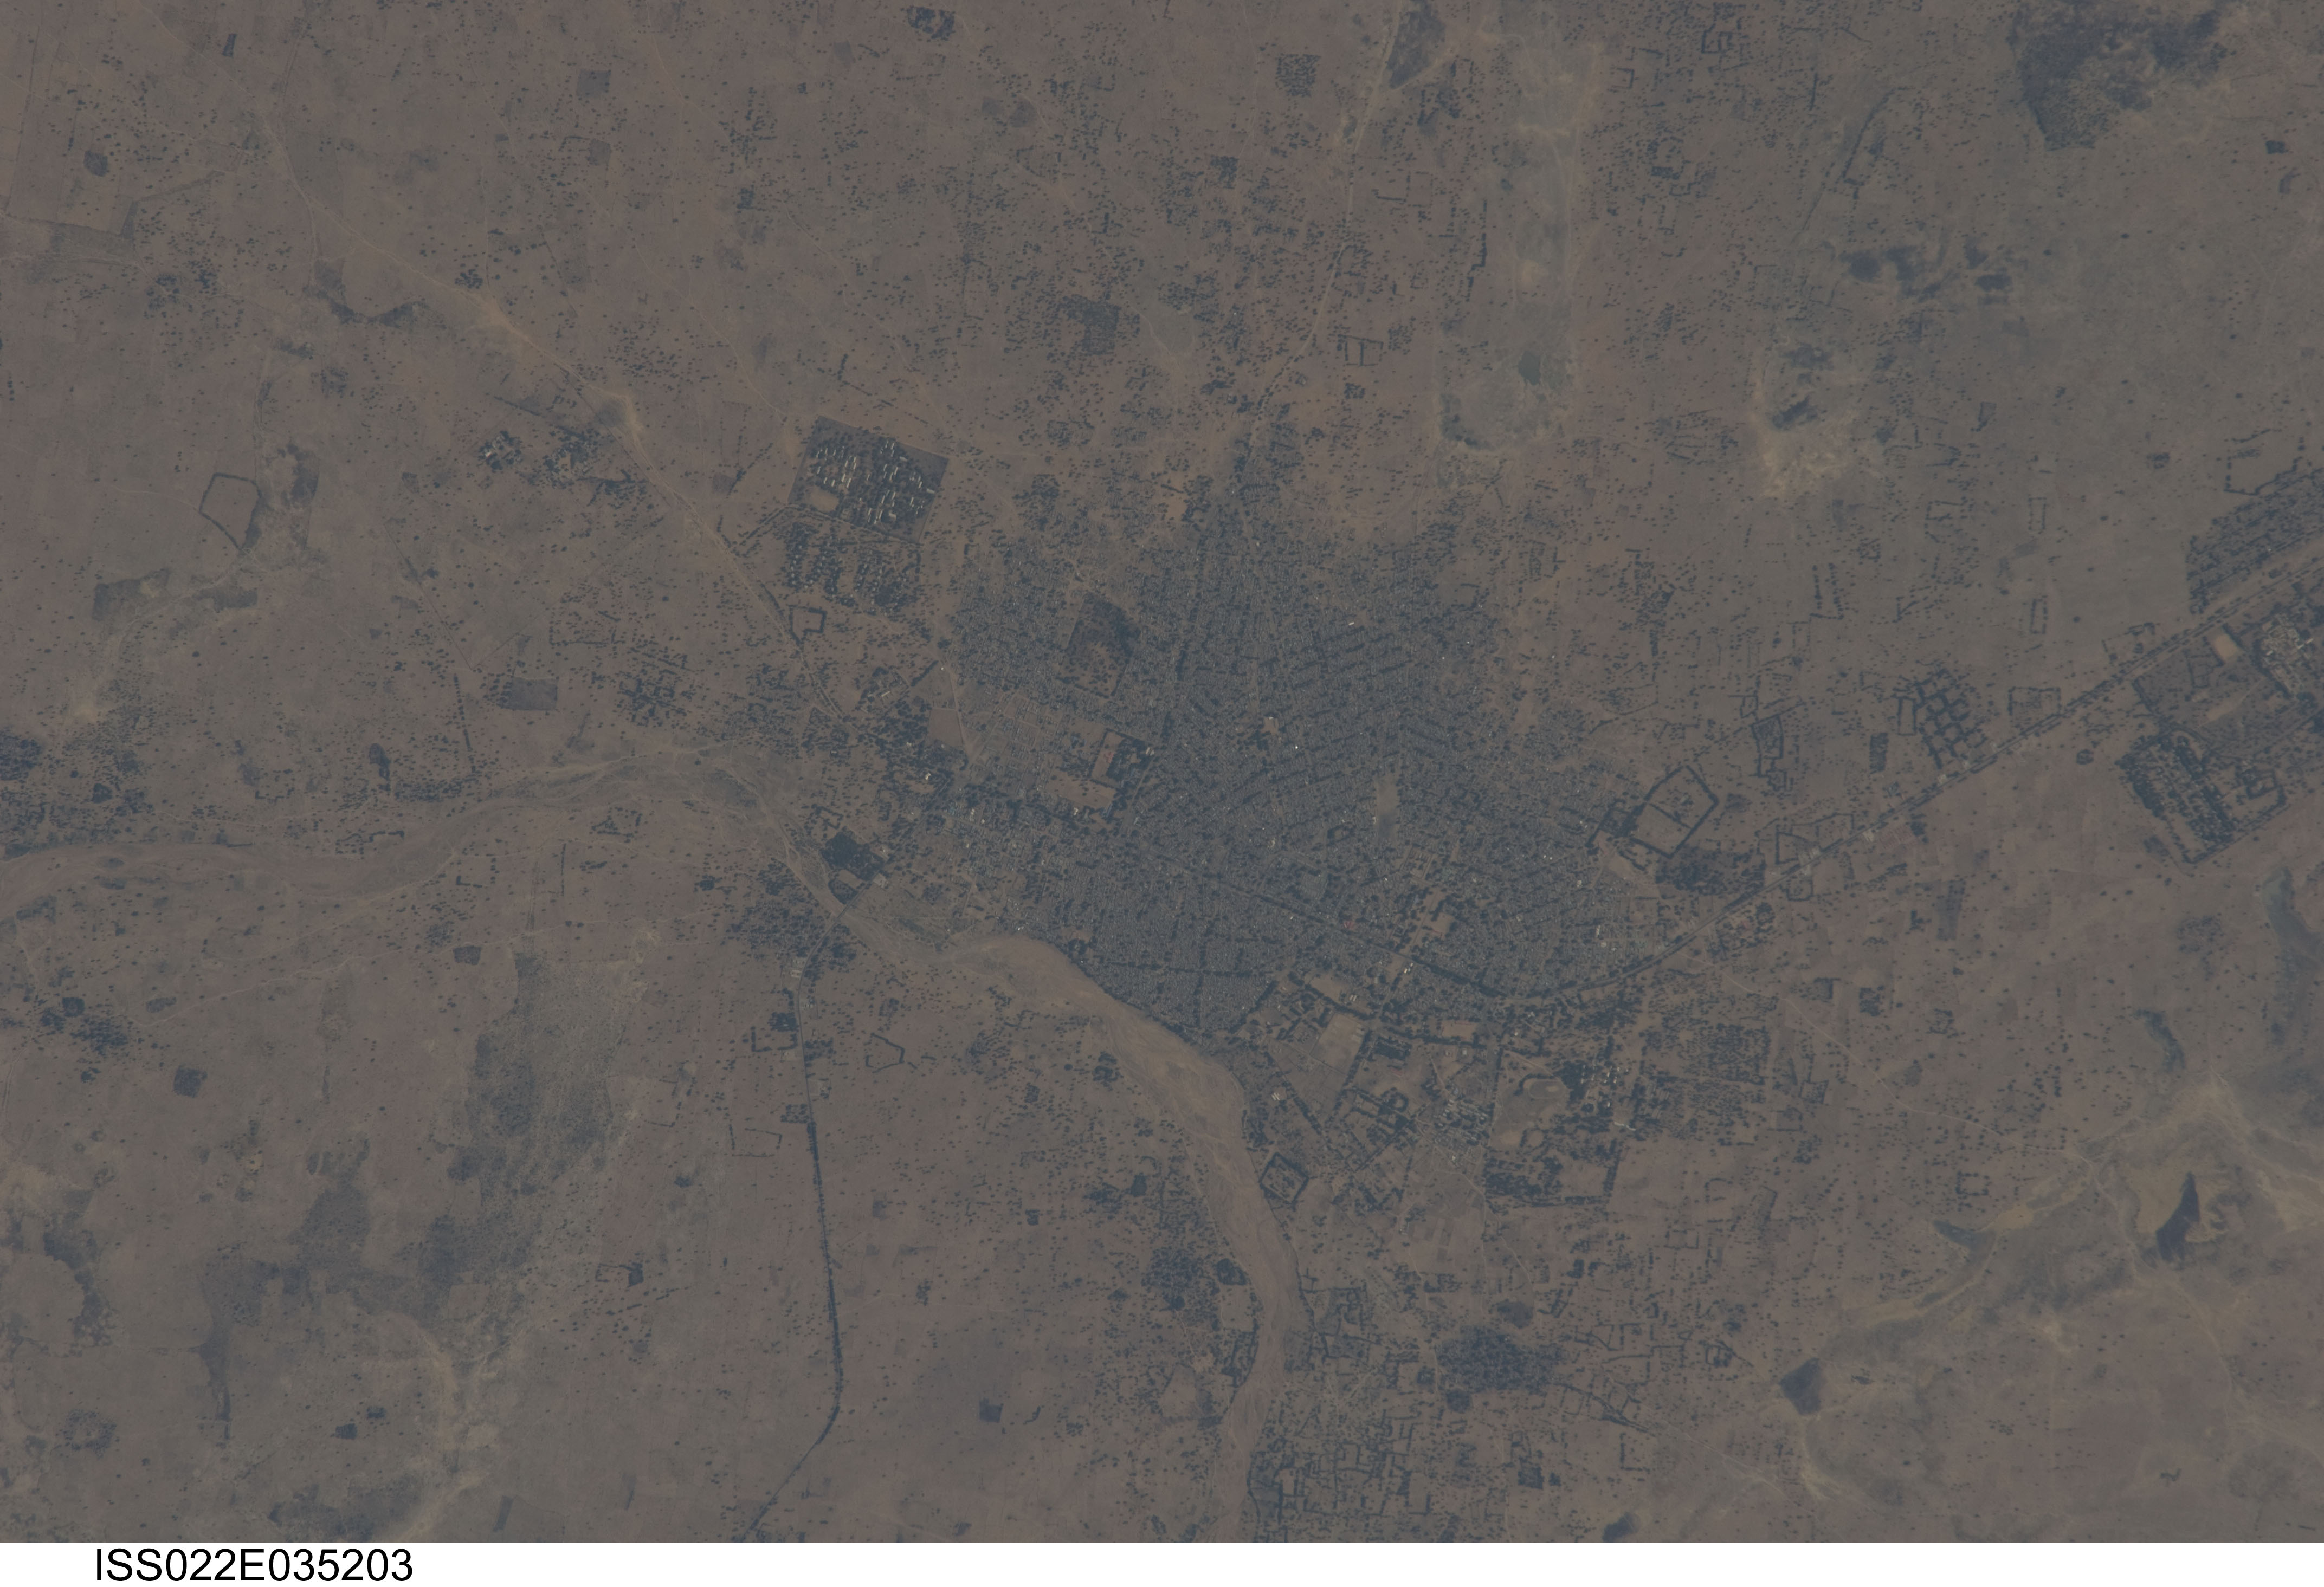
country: NIGERIA
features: BAMA, ROADS, AGRICULTURE
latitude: 11.5
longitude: 13.7
